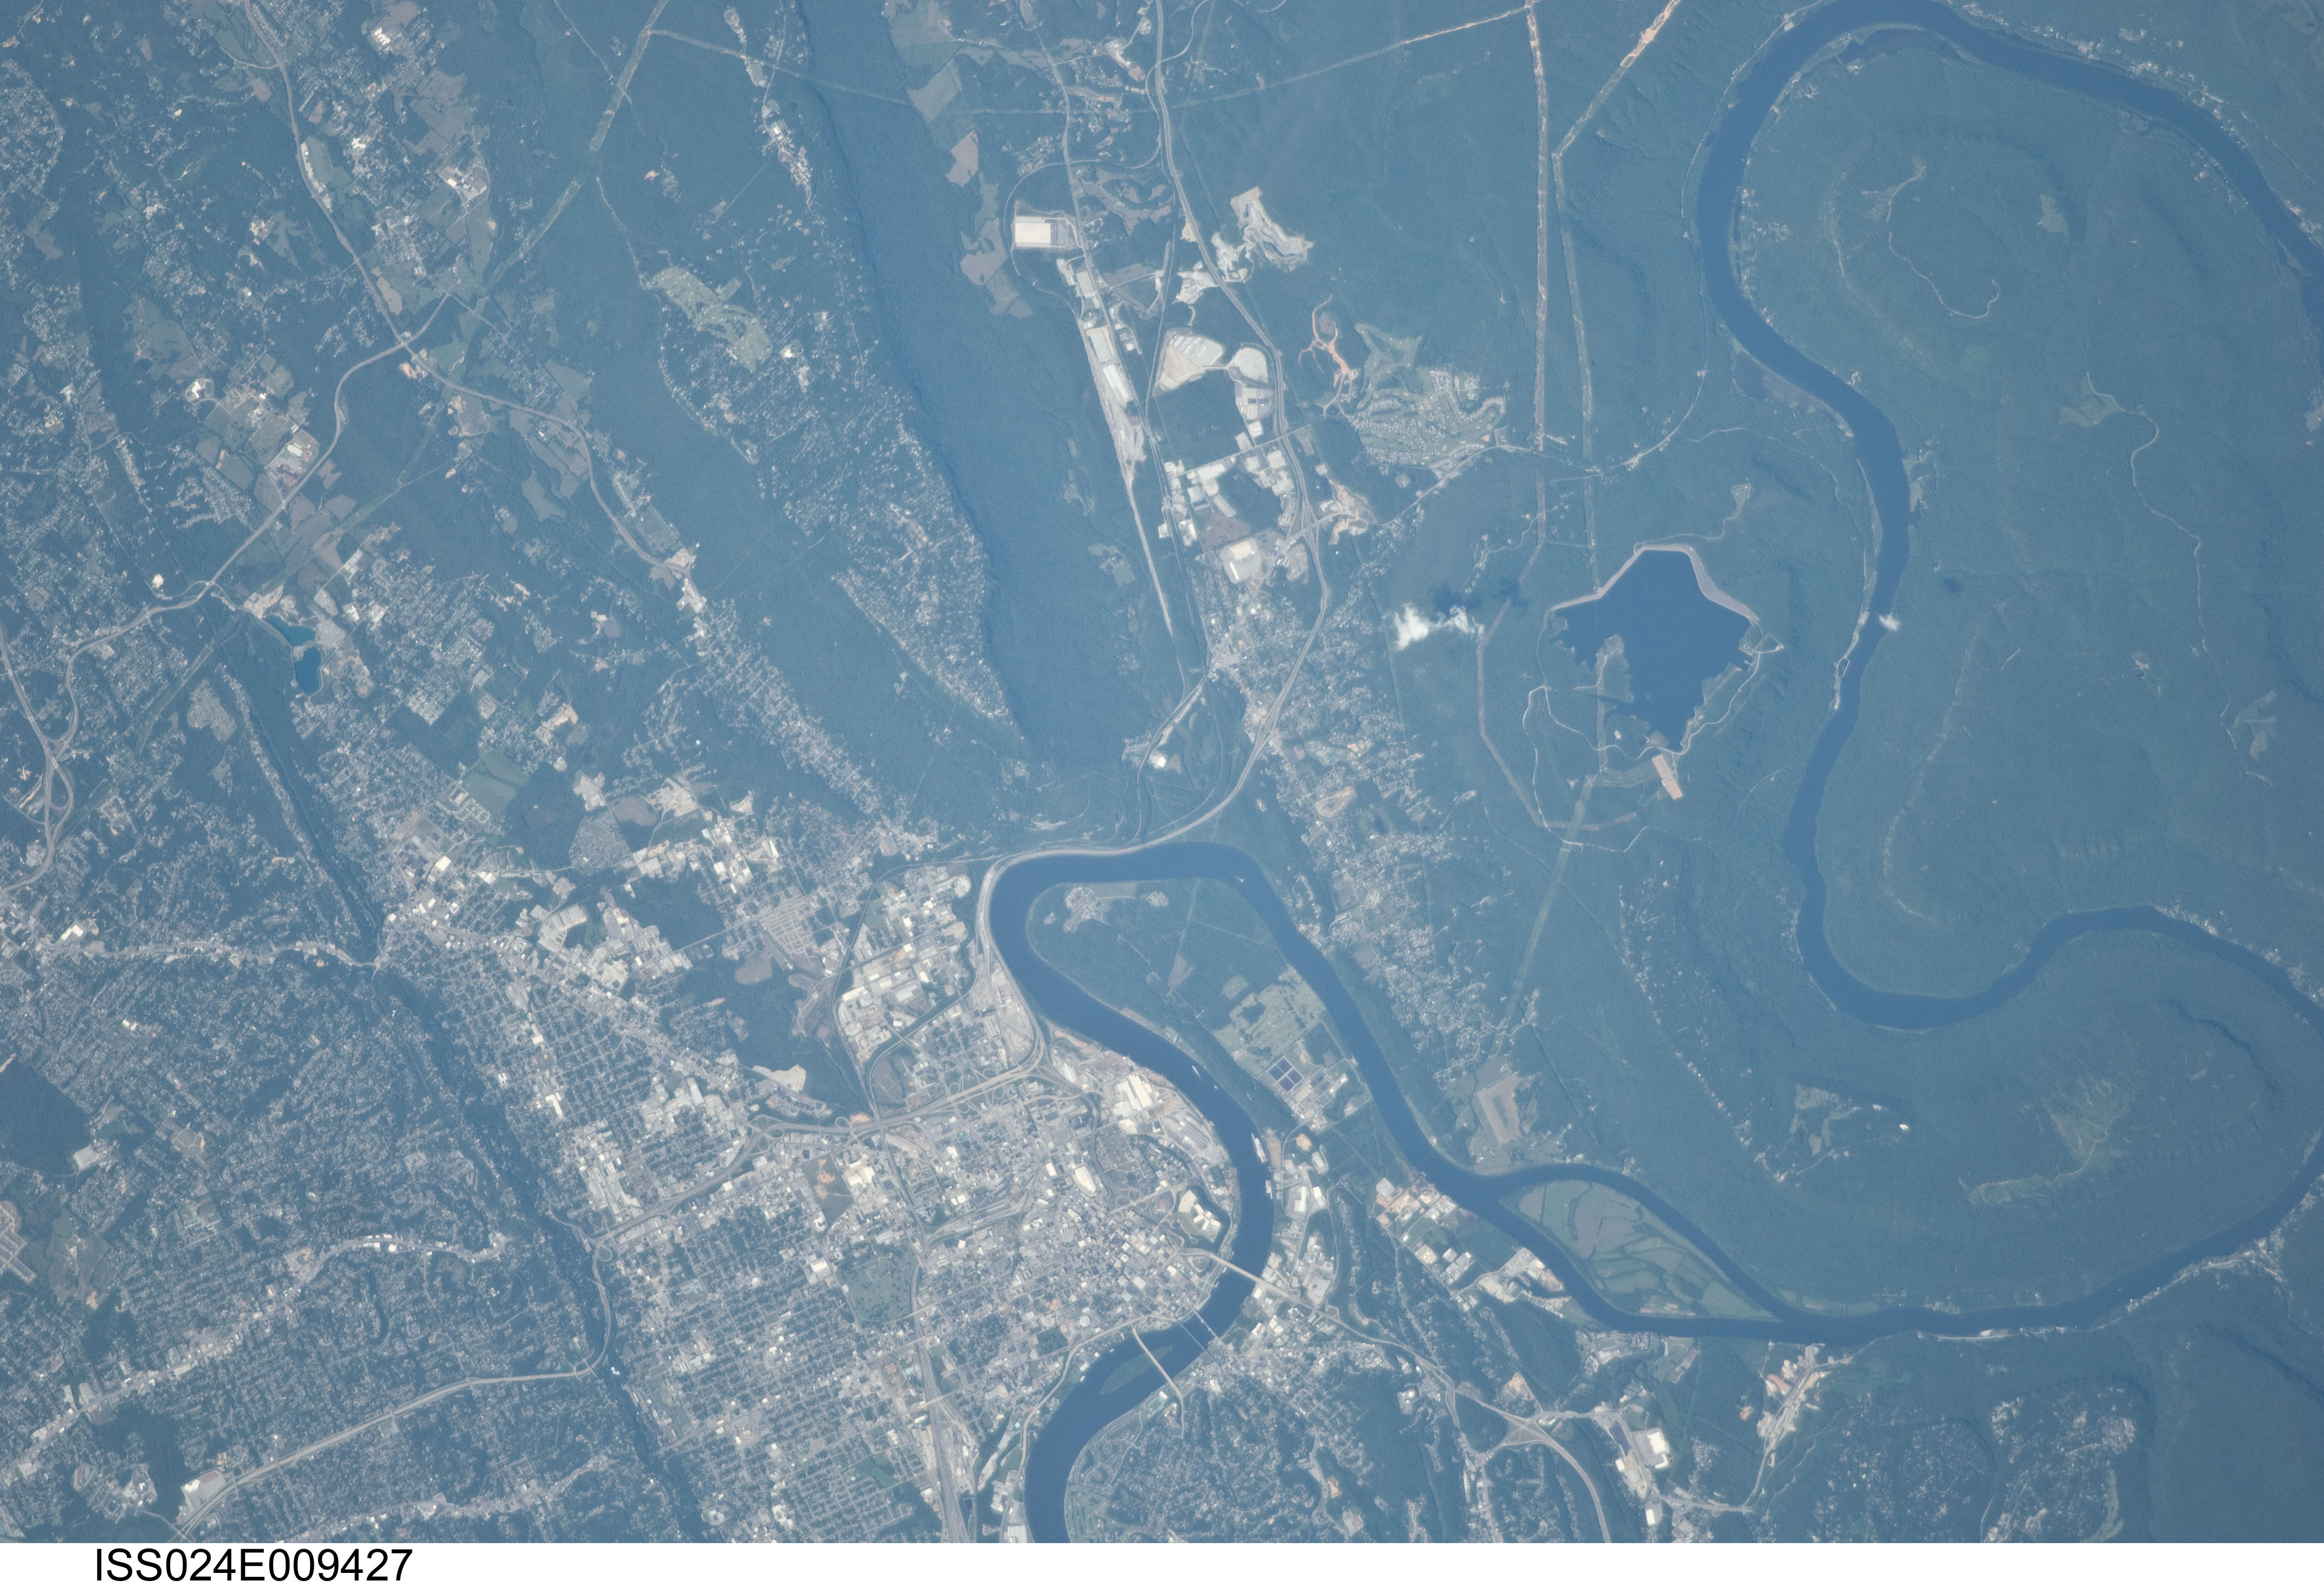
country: USA-TENNESSEE
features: TENNESSEE RIVER, CHATTANOOGA, URBAN AREA, FOR., ROADS, RES.
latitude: 35.0
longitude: -85.3
